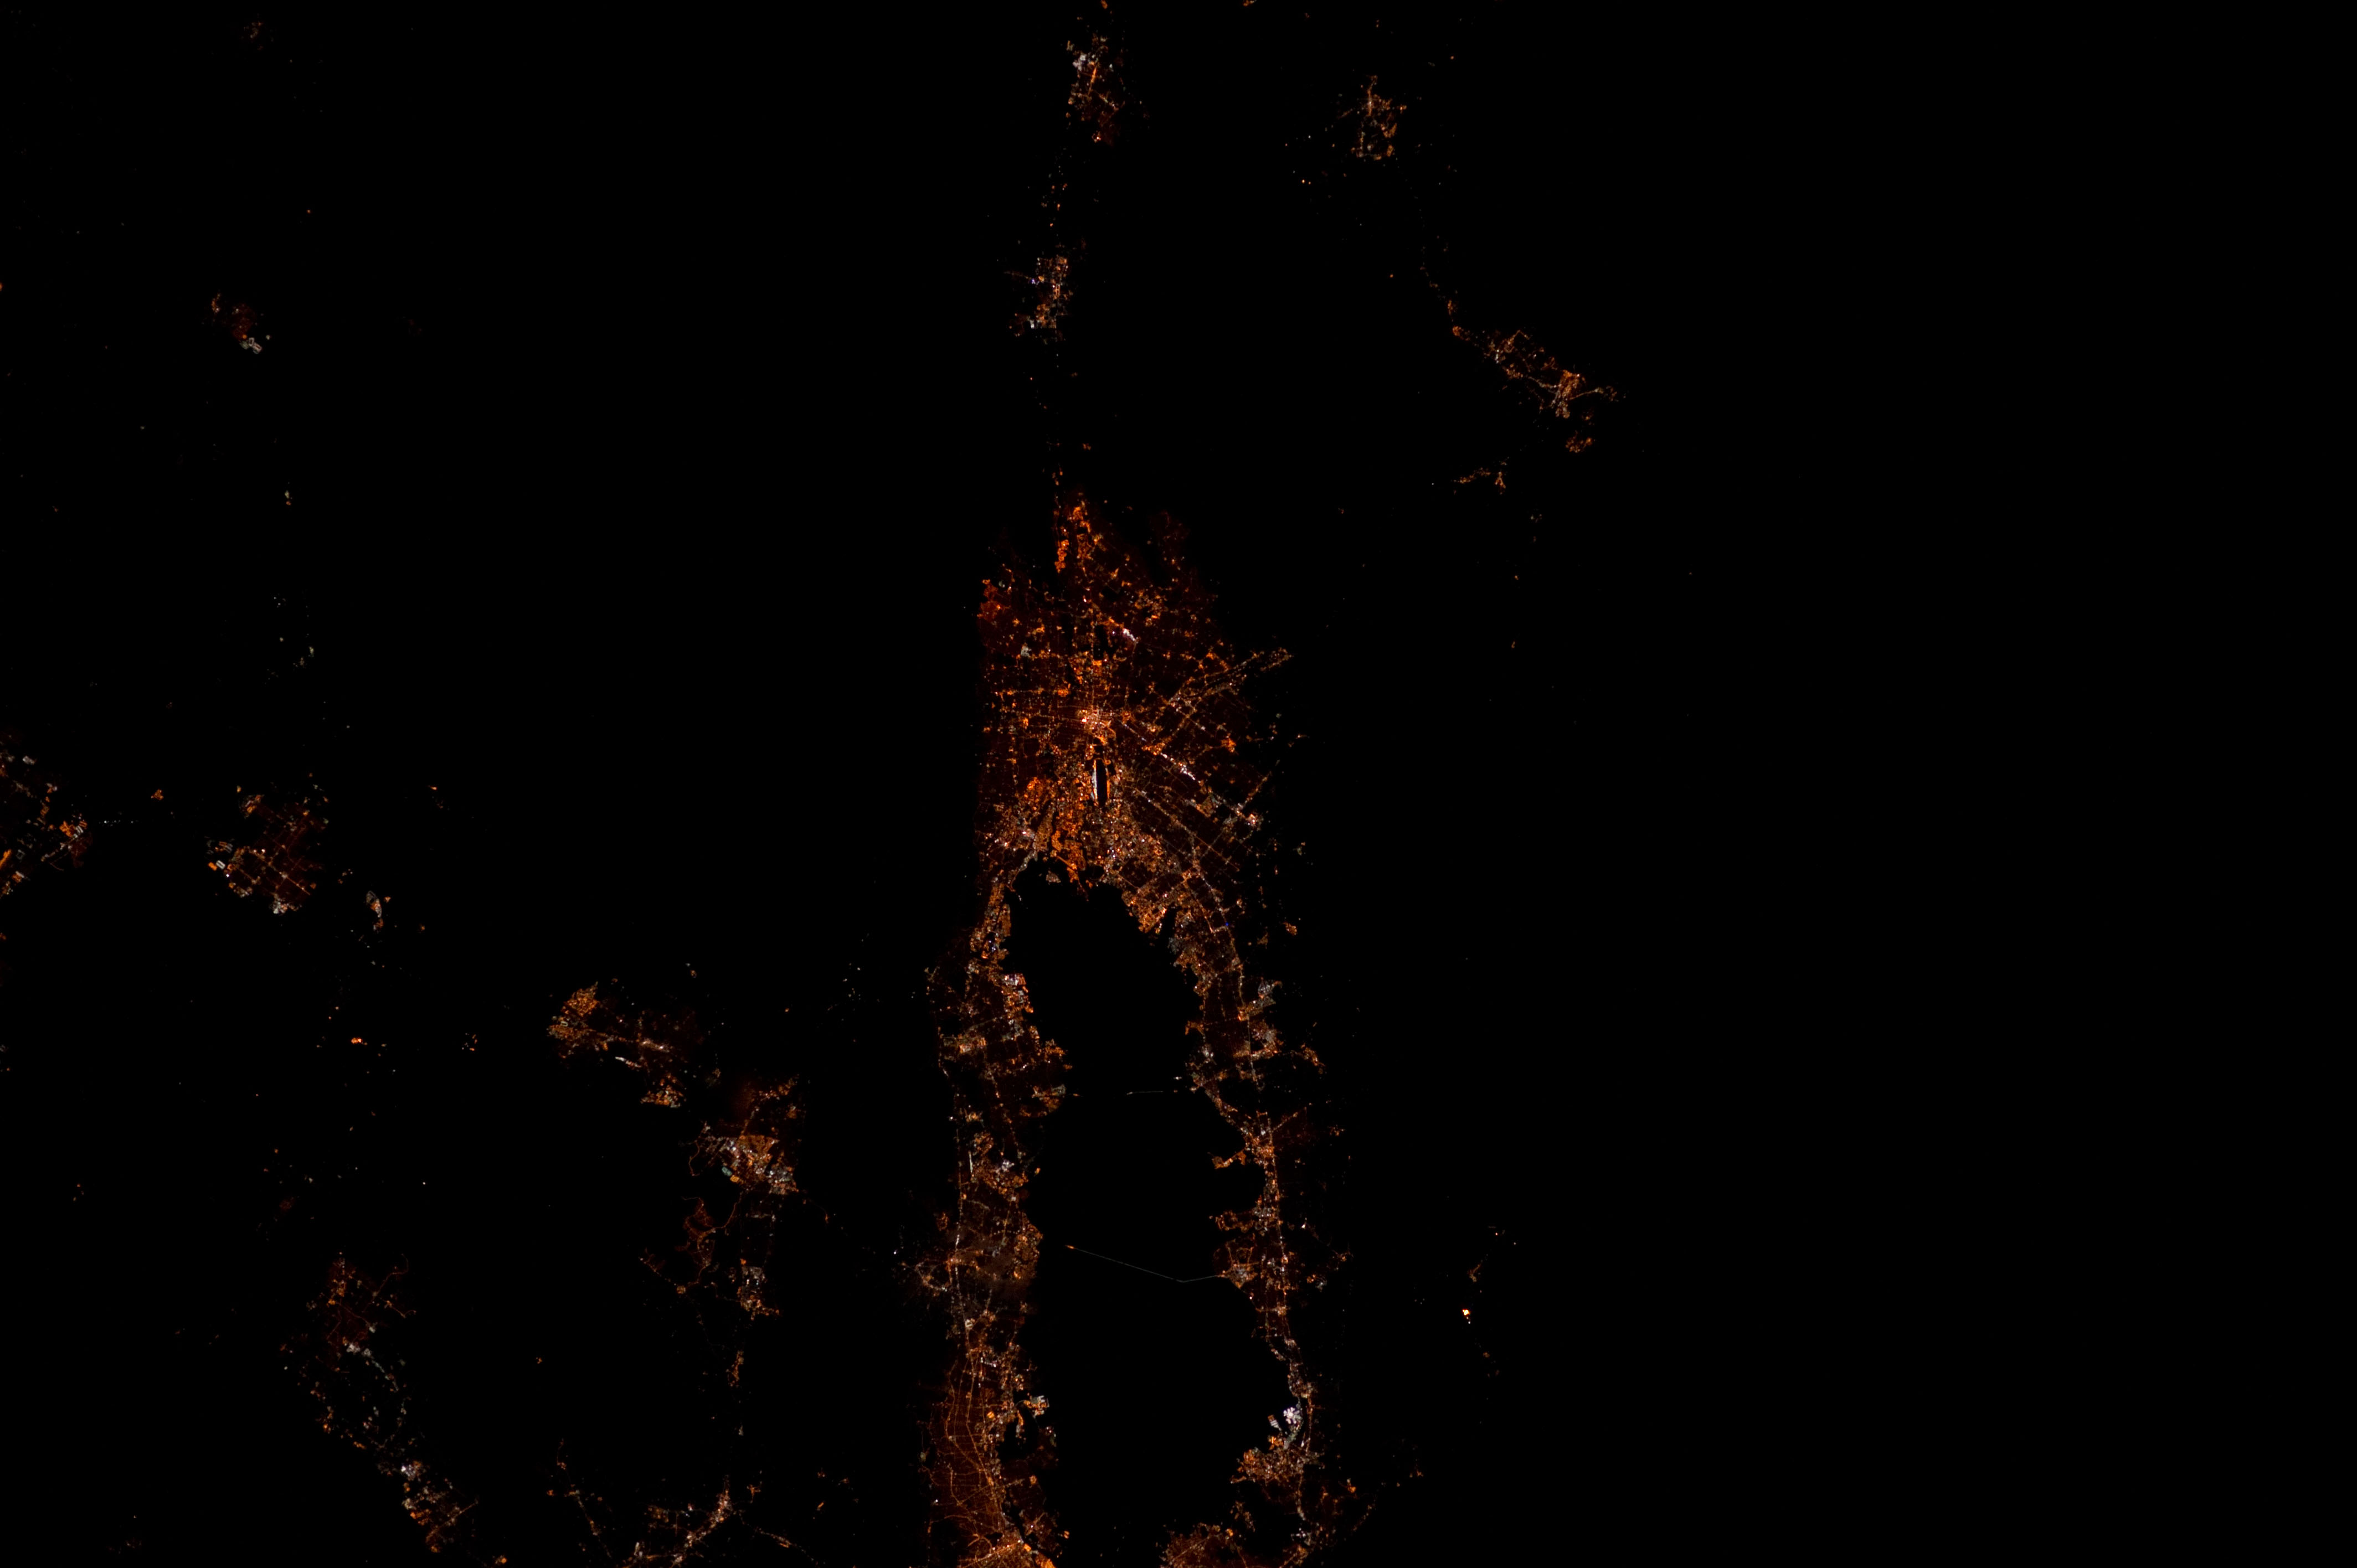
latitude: 37.5
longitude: -122.2
